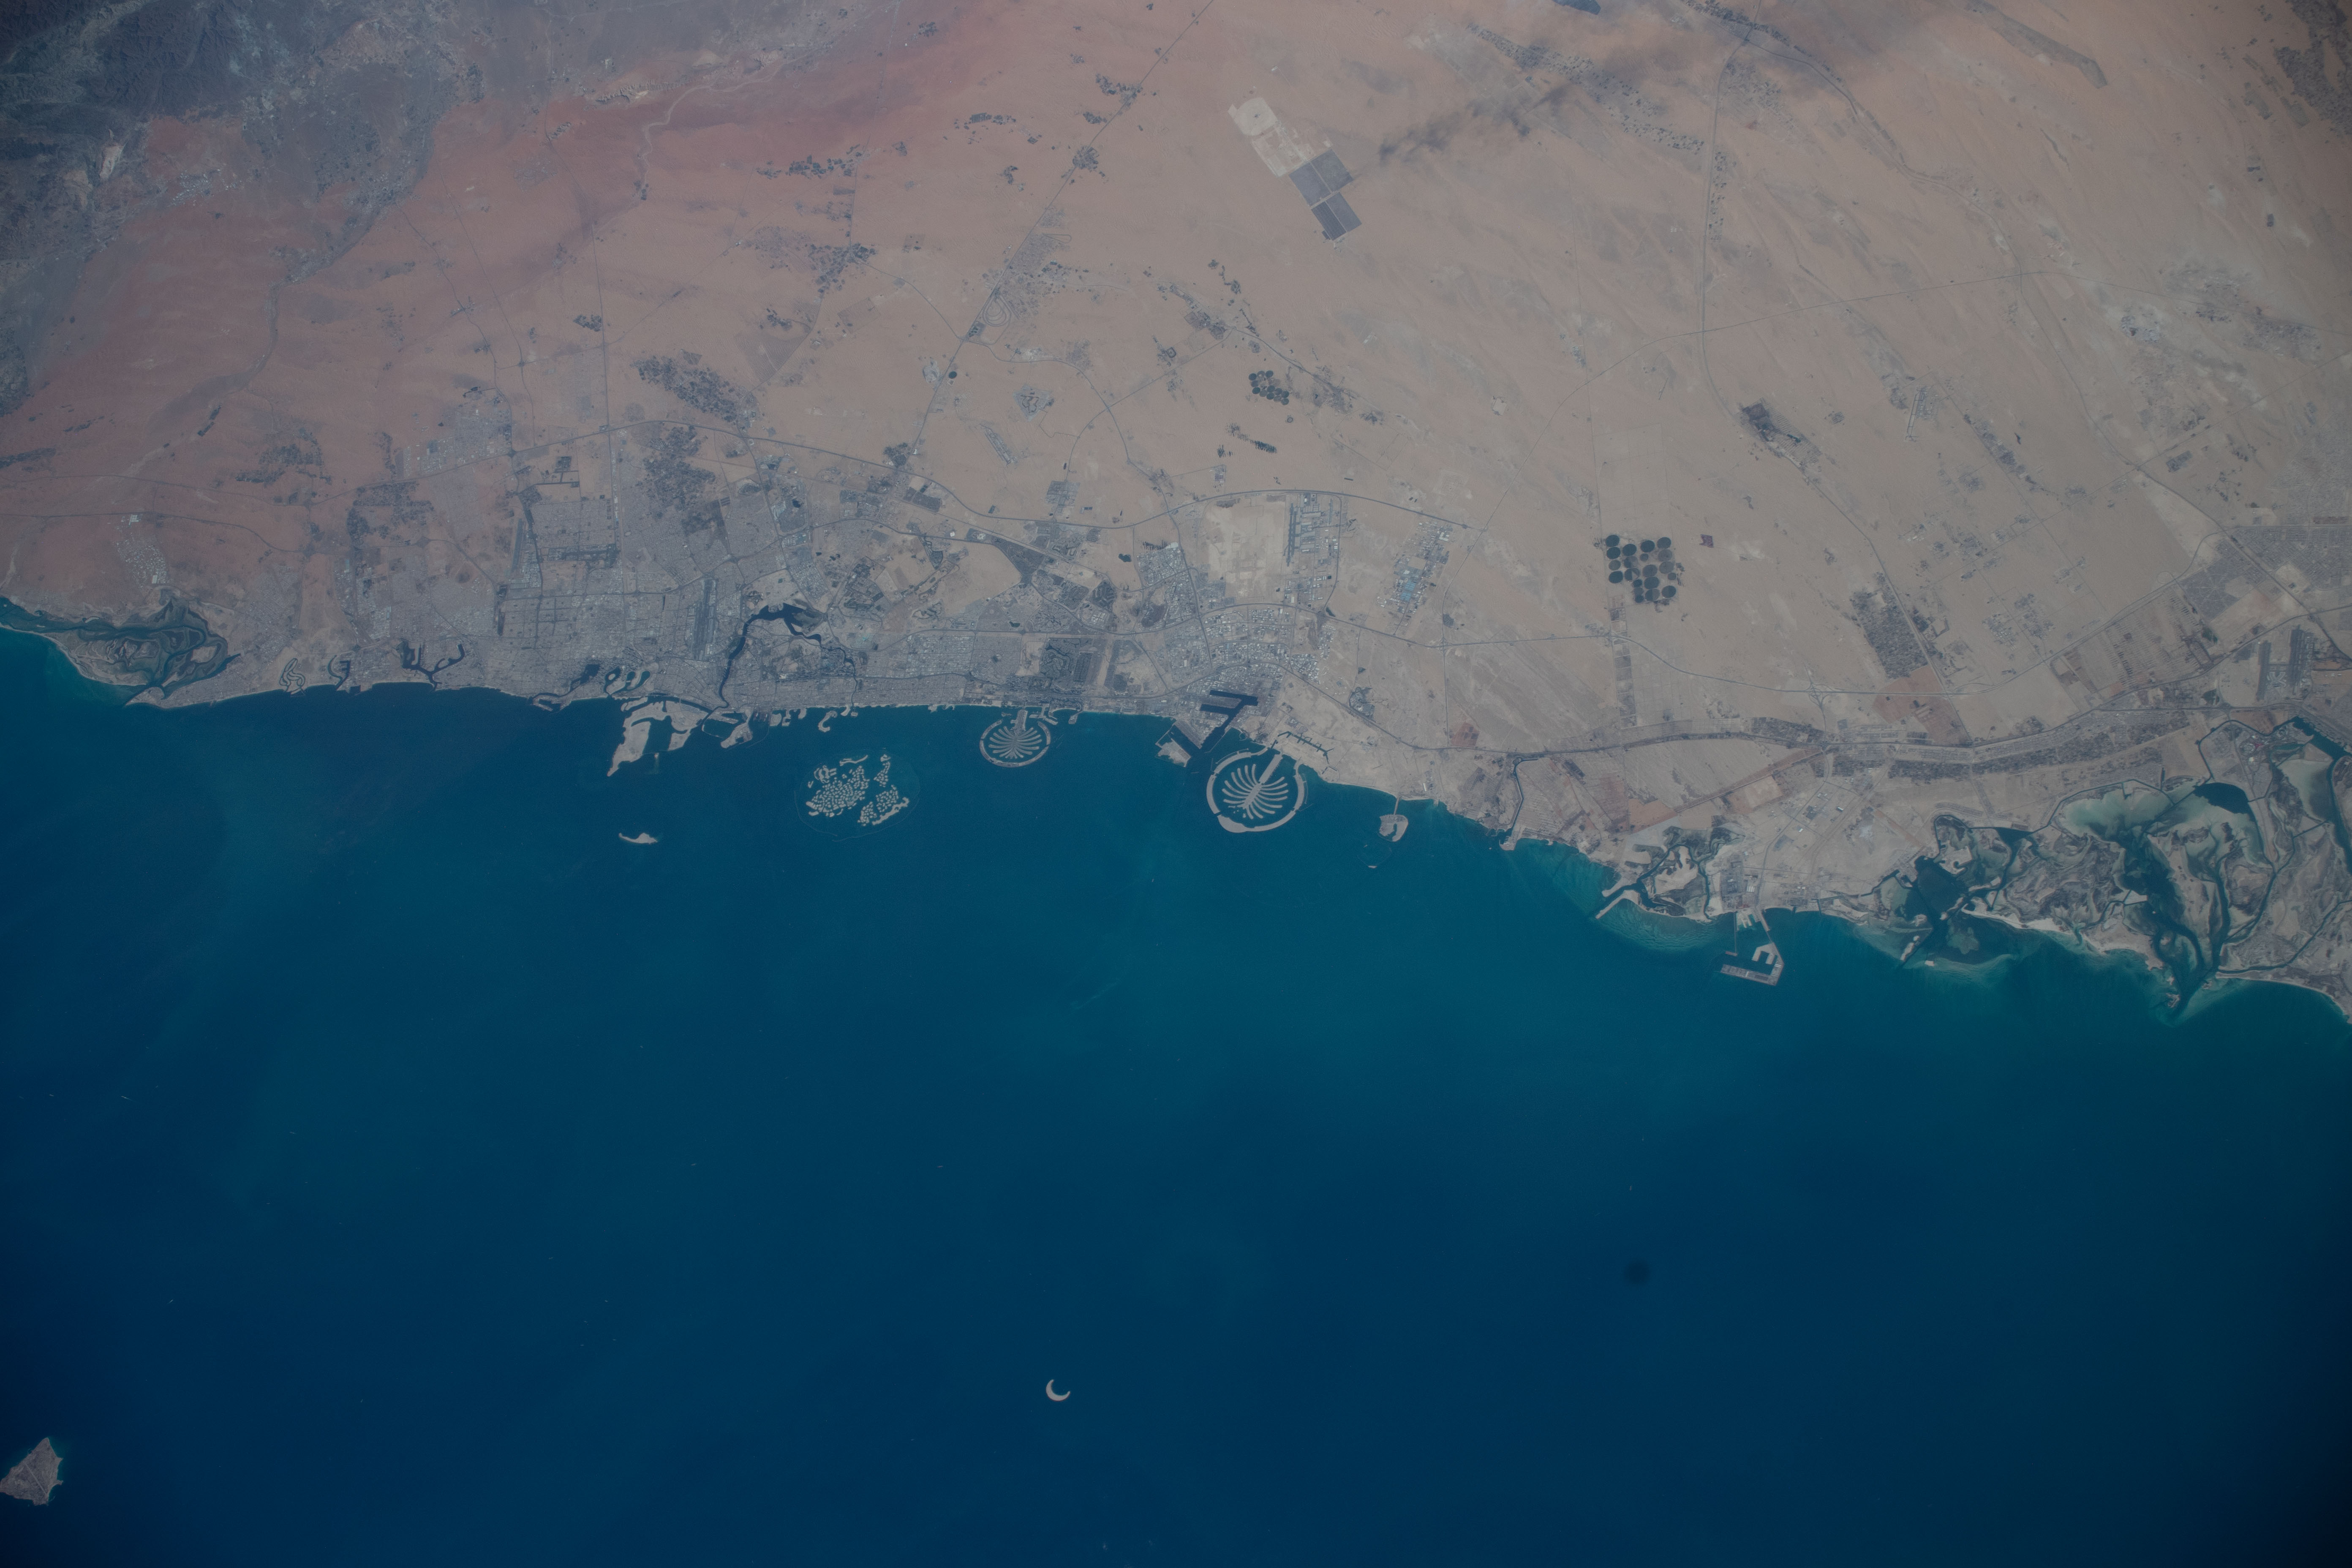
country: UNITED ARAB EMIRATES
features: DUBAI, AL JARF, THE PALM JEBEL ALI, THE WORLD ISLANDS
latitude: 25.0
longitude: 55.0
